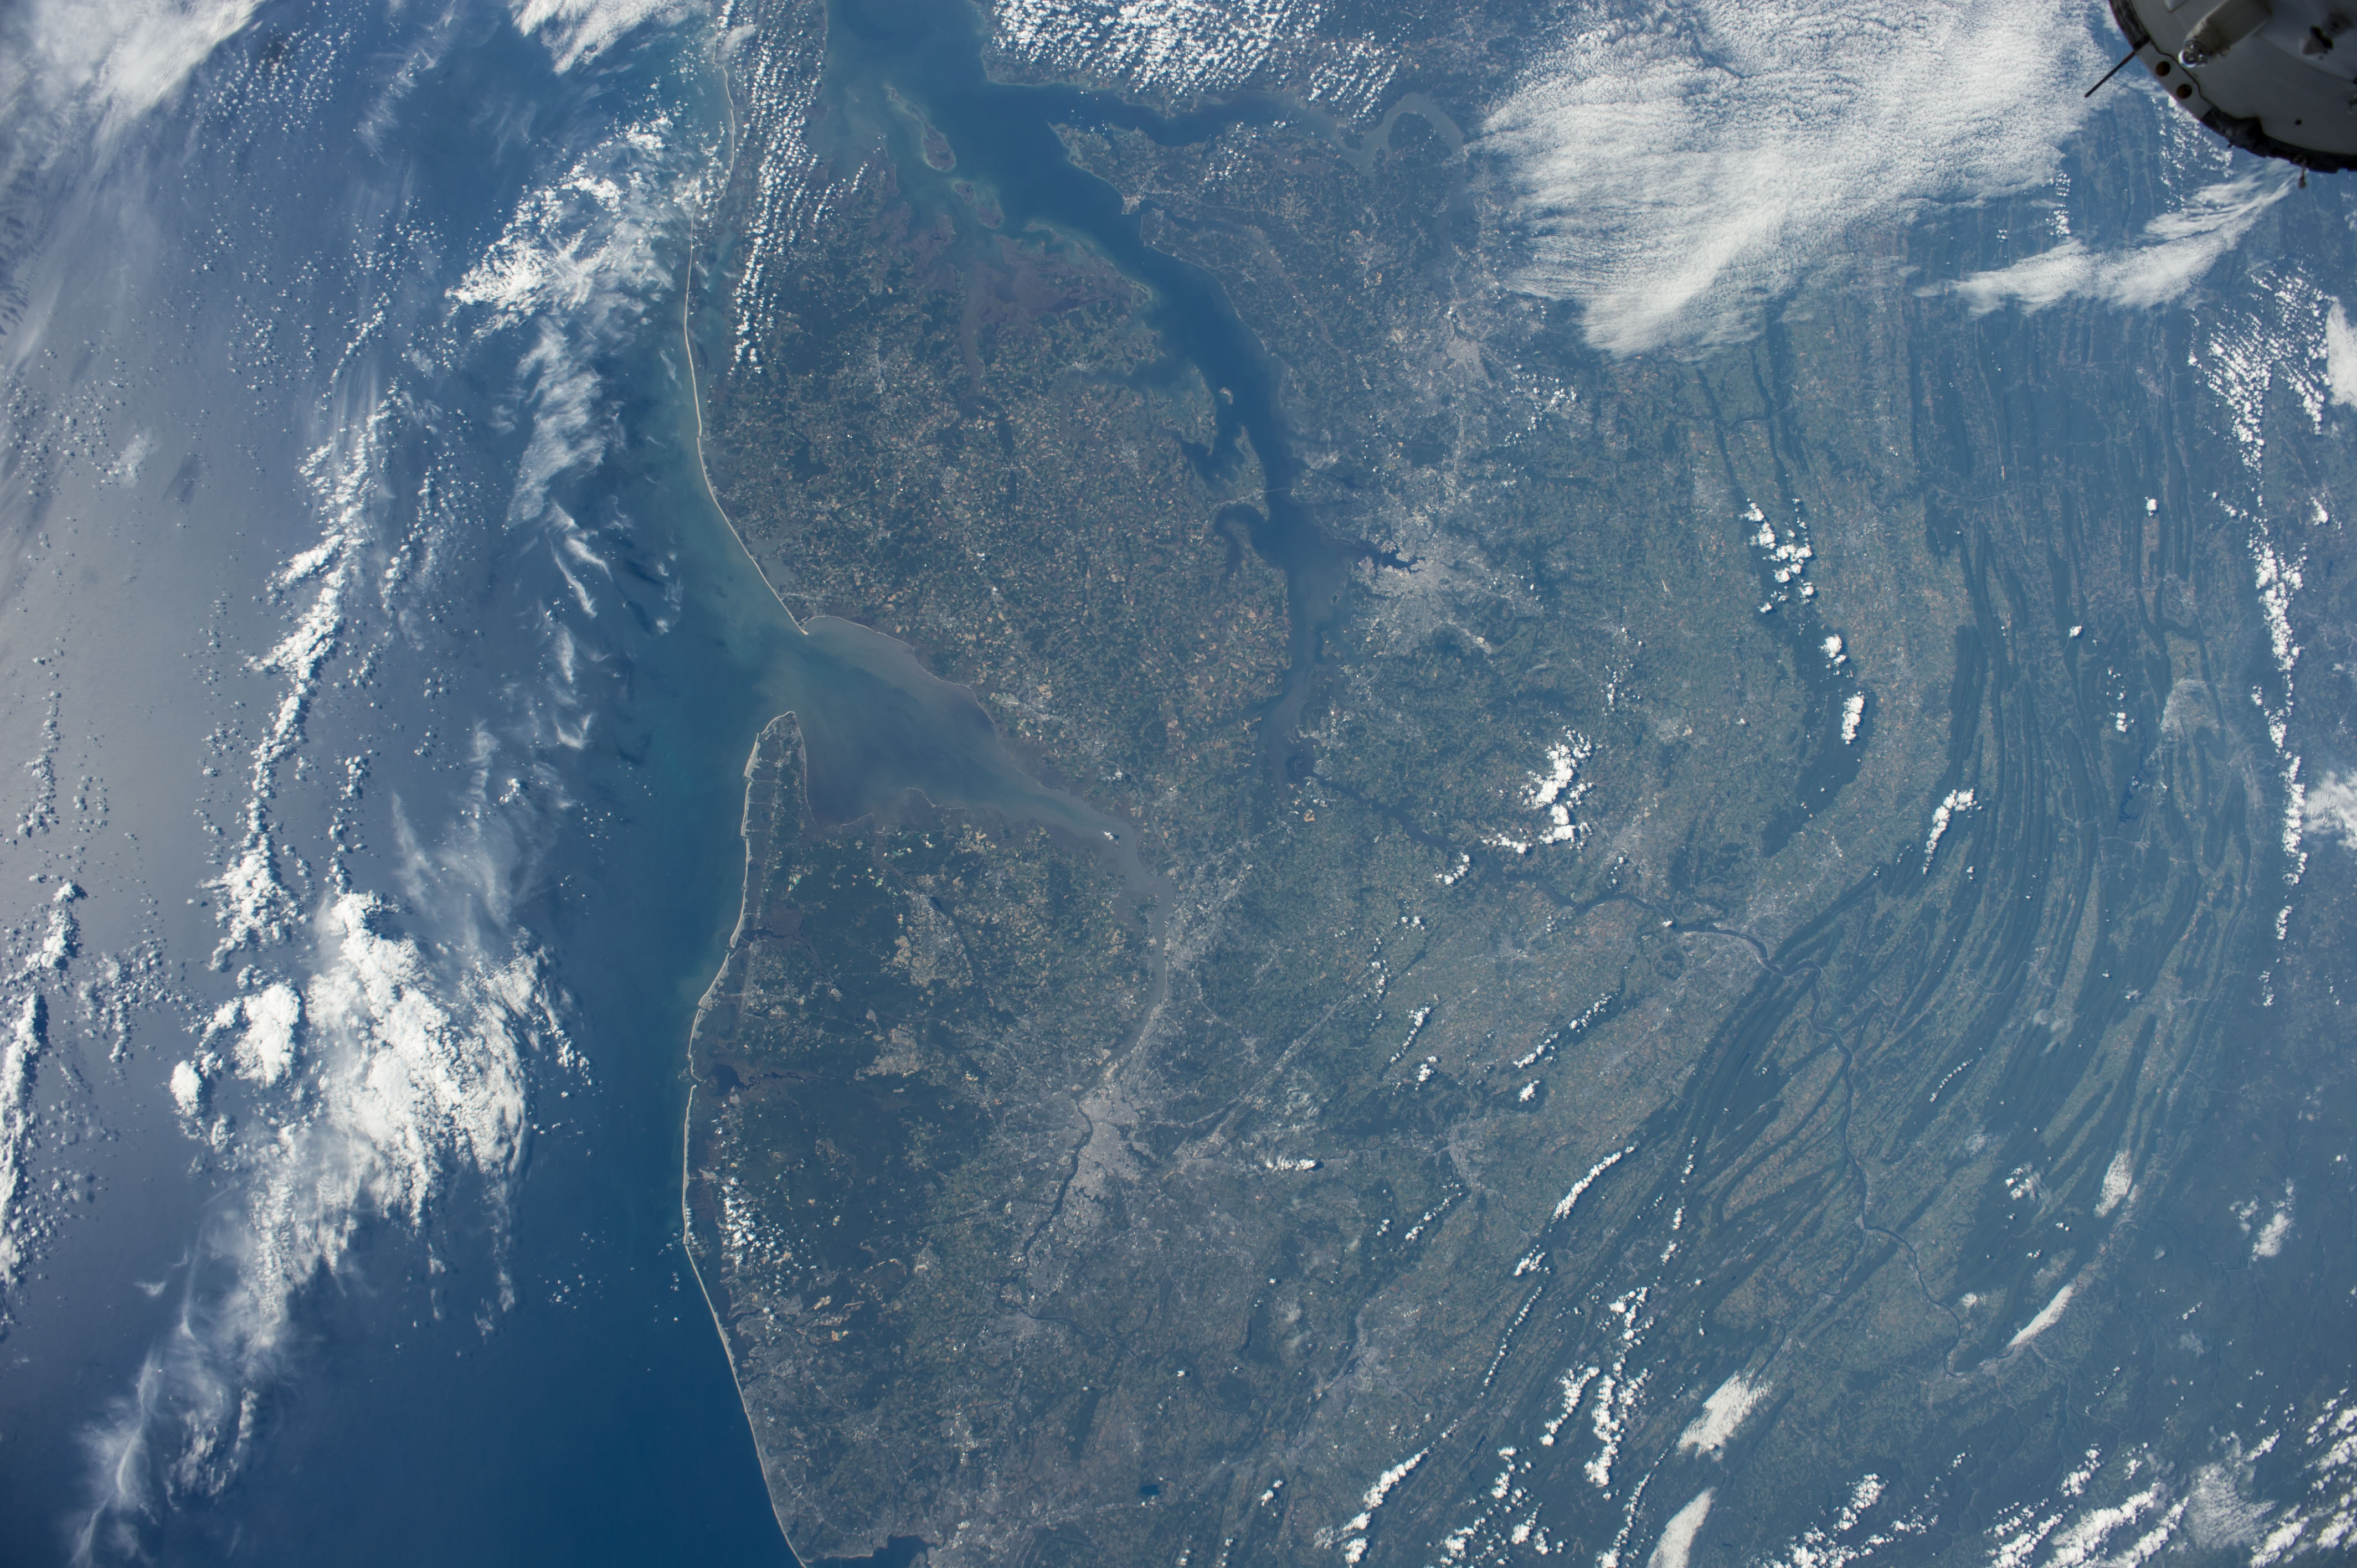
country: USA-DELAWARE
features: APPALACHIAN MTS., DELAWARE B., CHESAPEAKE B., SUSQUEHANNA R., POTOMAC R., PHILADELPHIA, WASHINGTON, ATLANTIC O.
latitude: 39.5
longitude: -75.5
